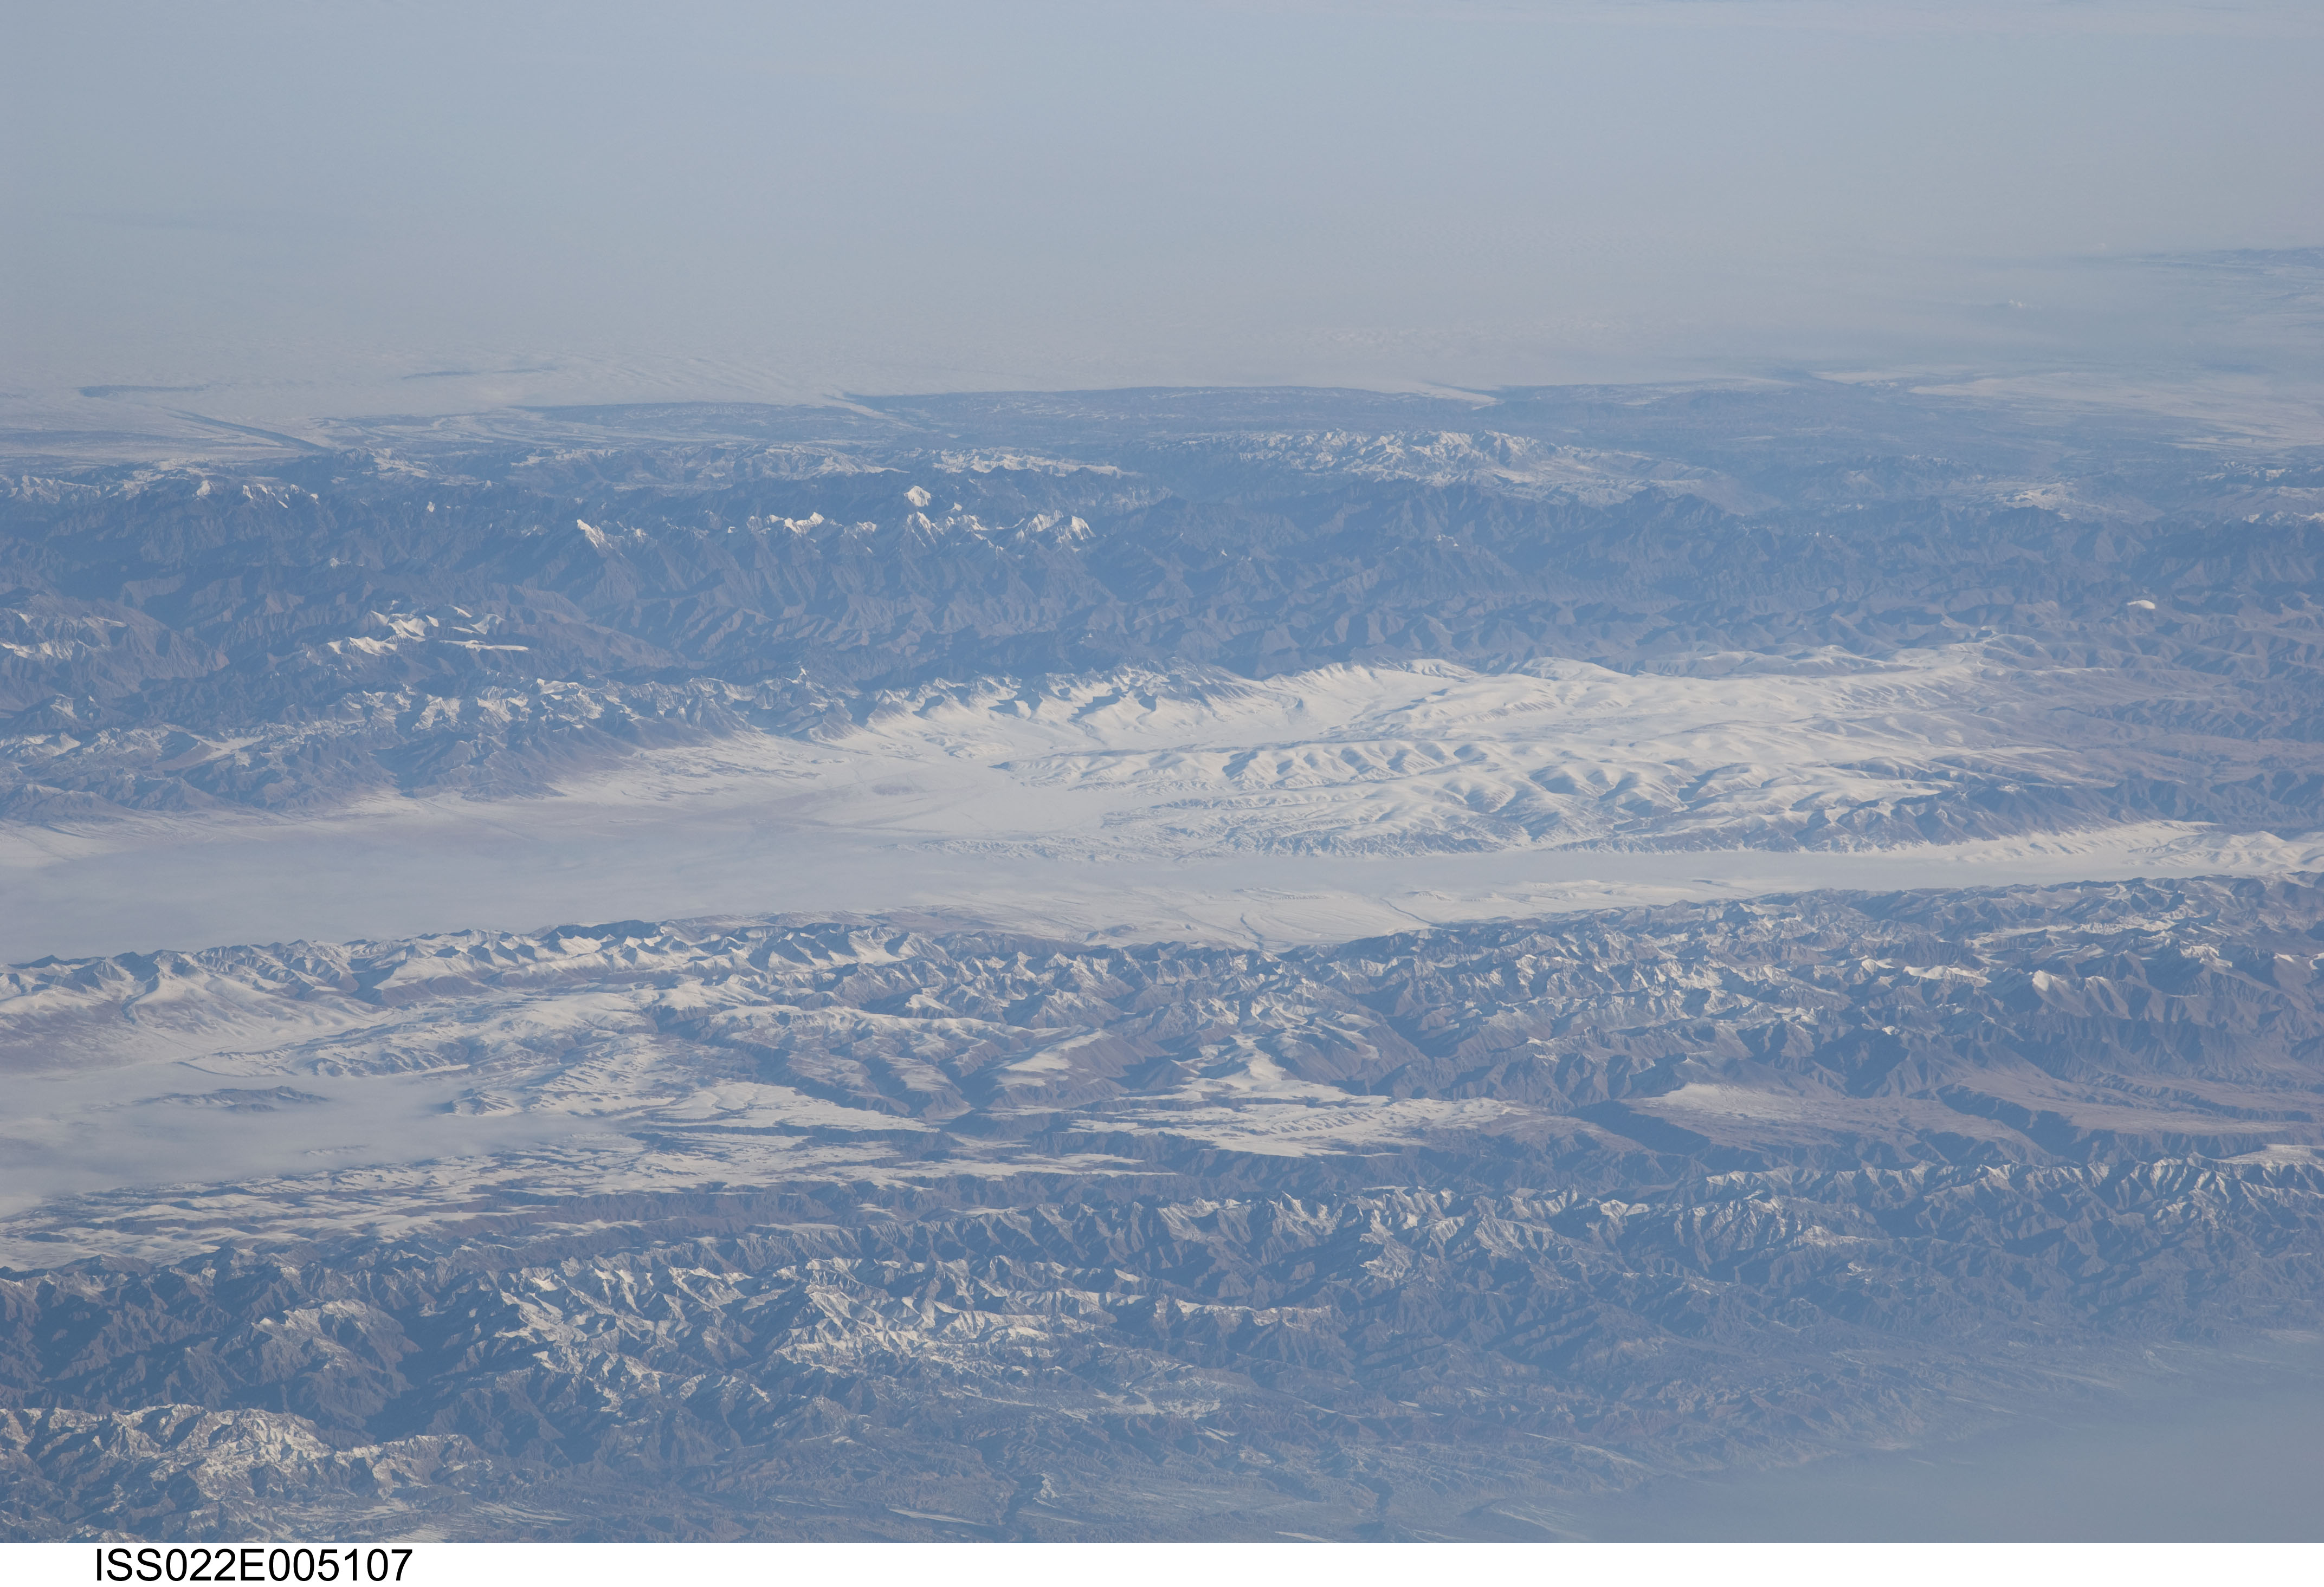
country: CHINA
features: PAN-TIEN SHAN MTS., BOROHOR SHAN MTS., V.
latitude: 42.8
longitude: 85.2
